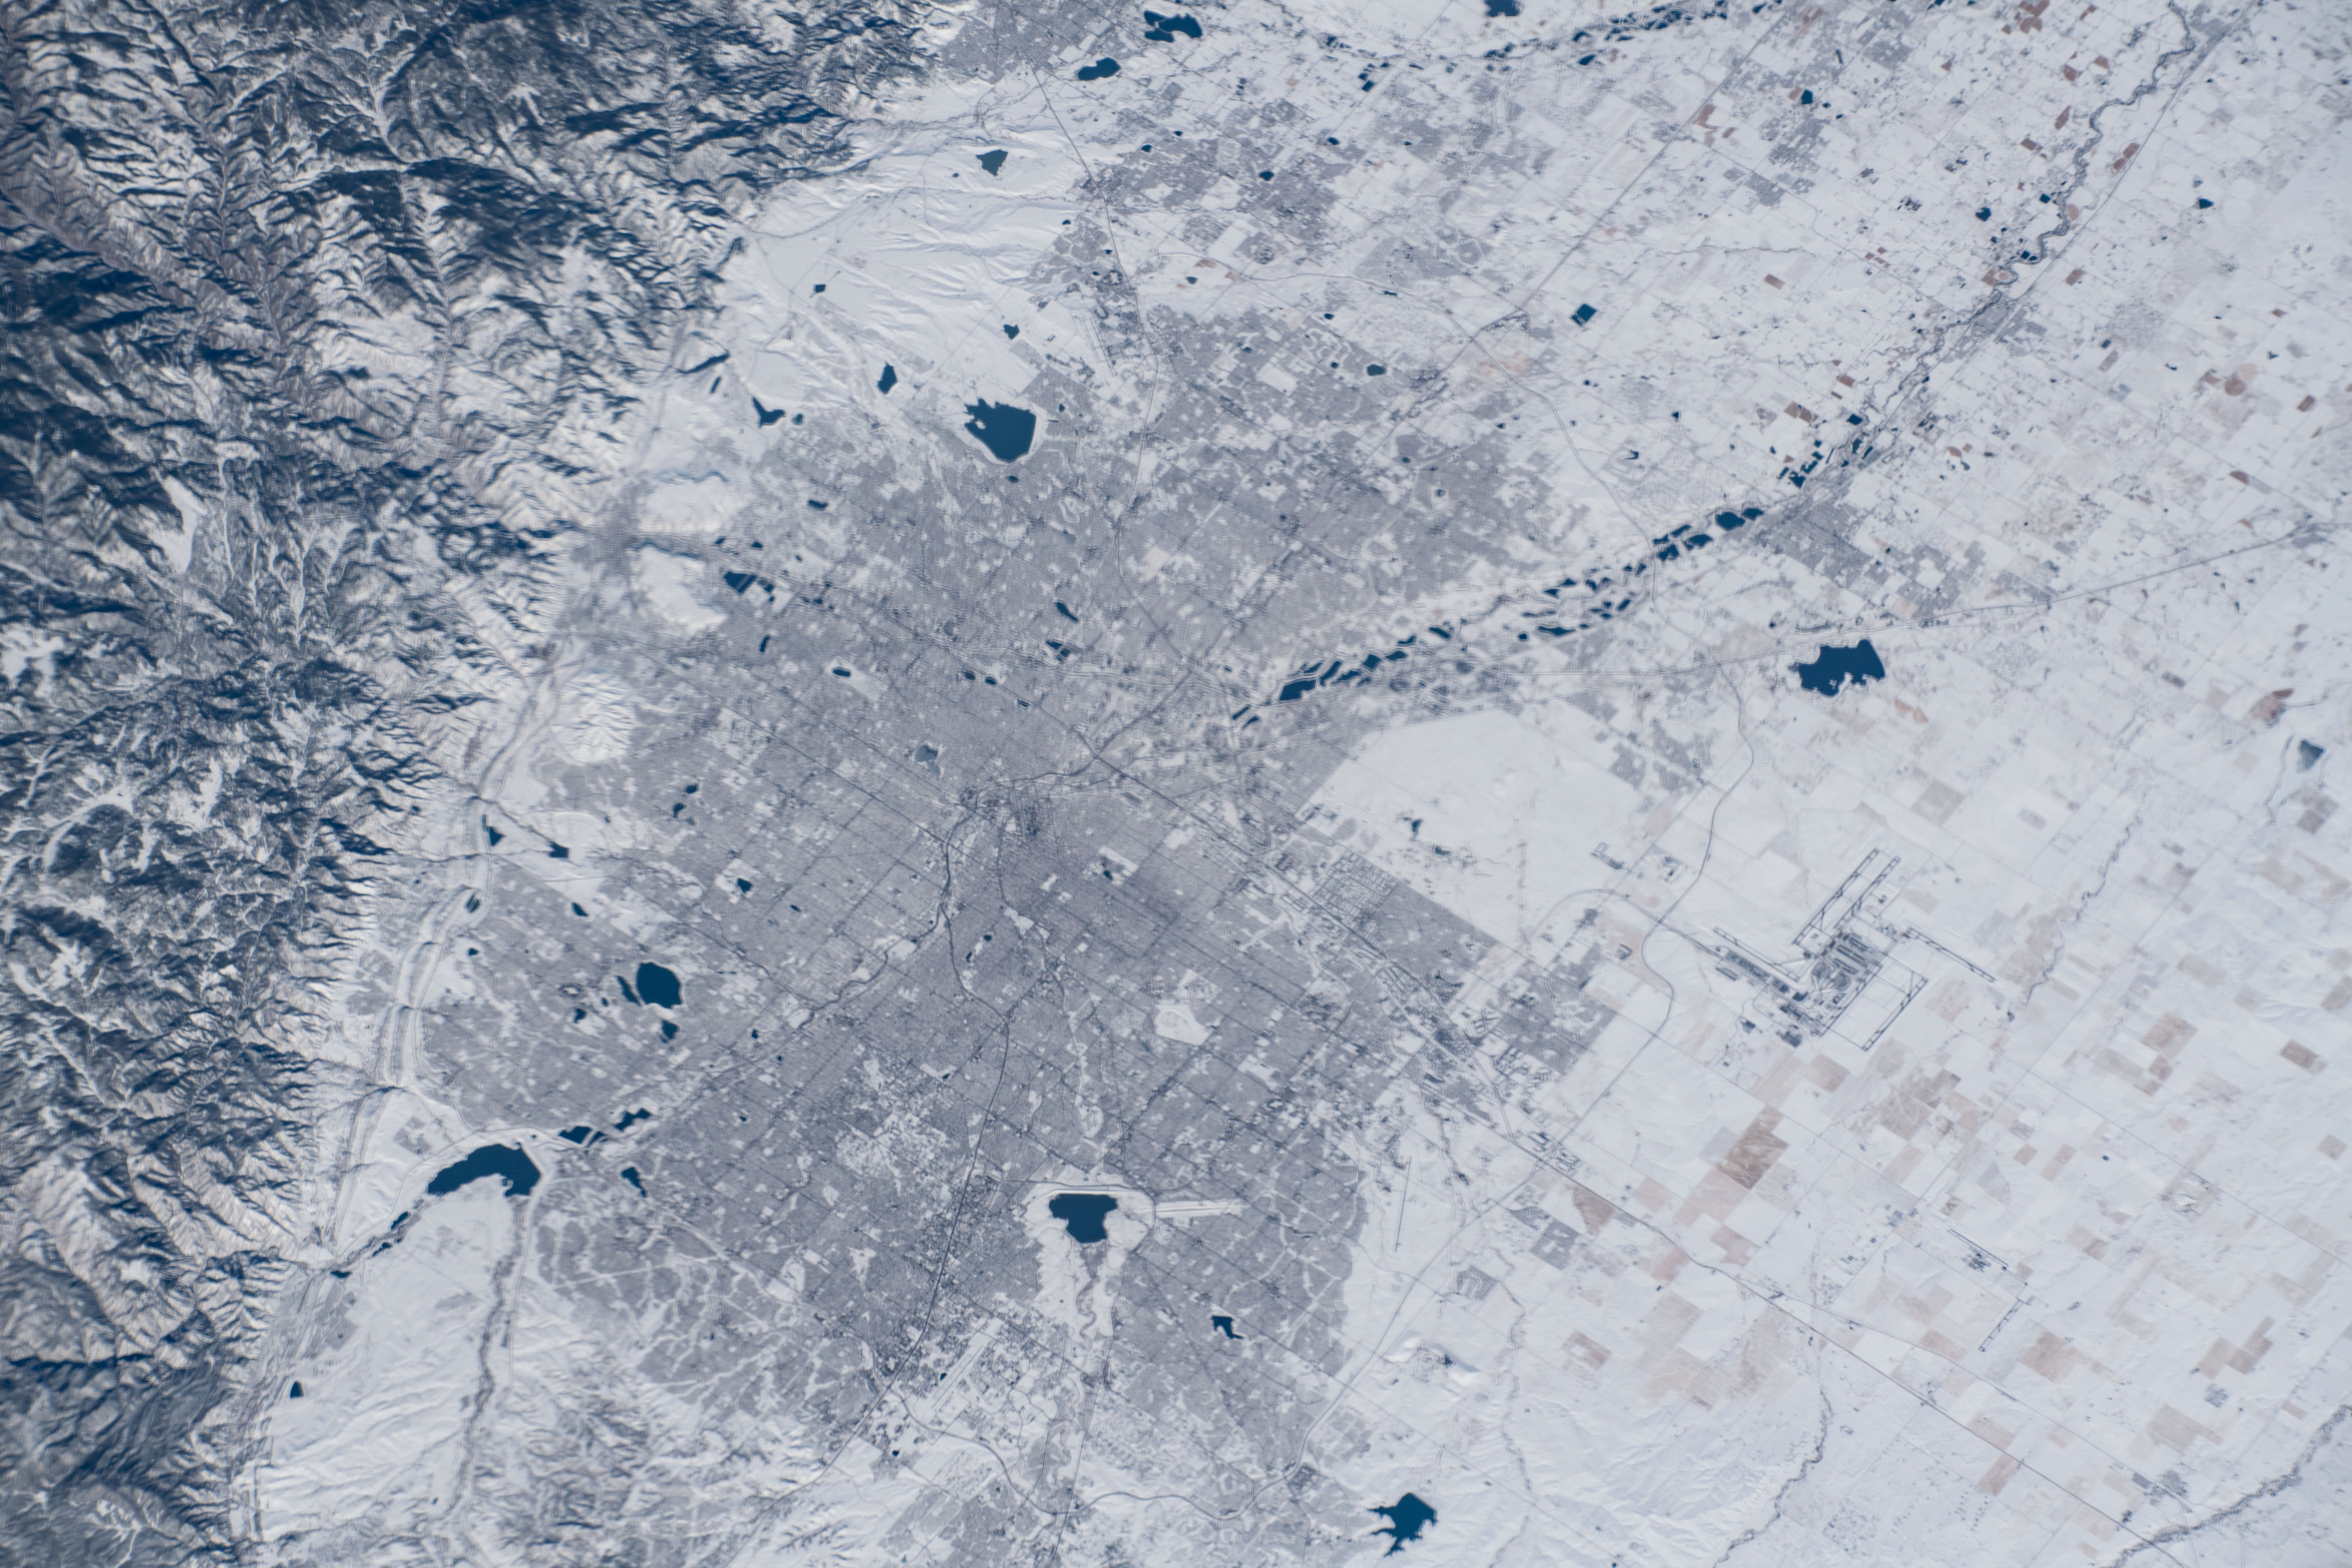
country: USA-COLORADO
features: DENVER, ROCKEY MOUNTAINS
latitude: 39.8
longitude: -104.9
